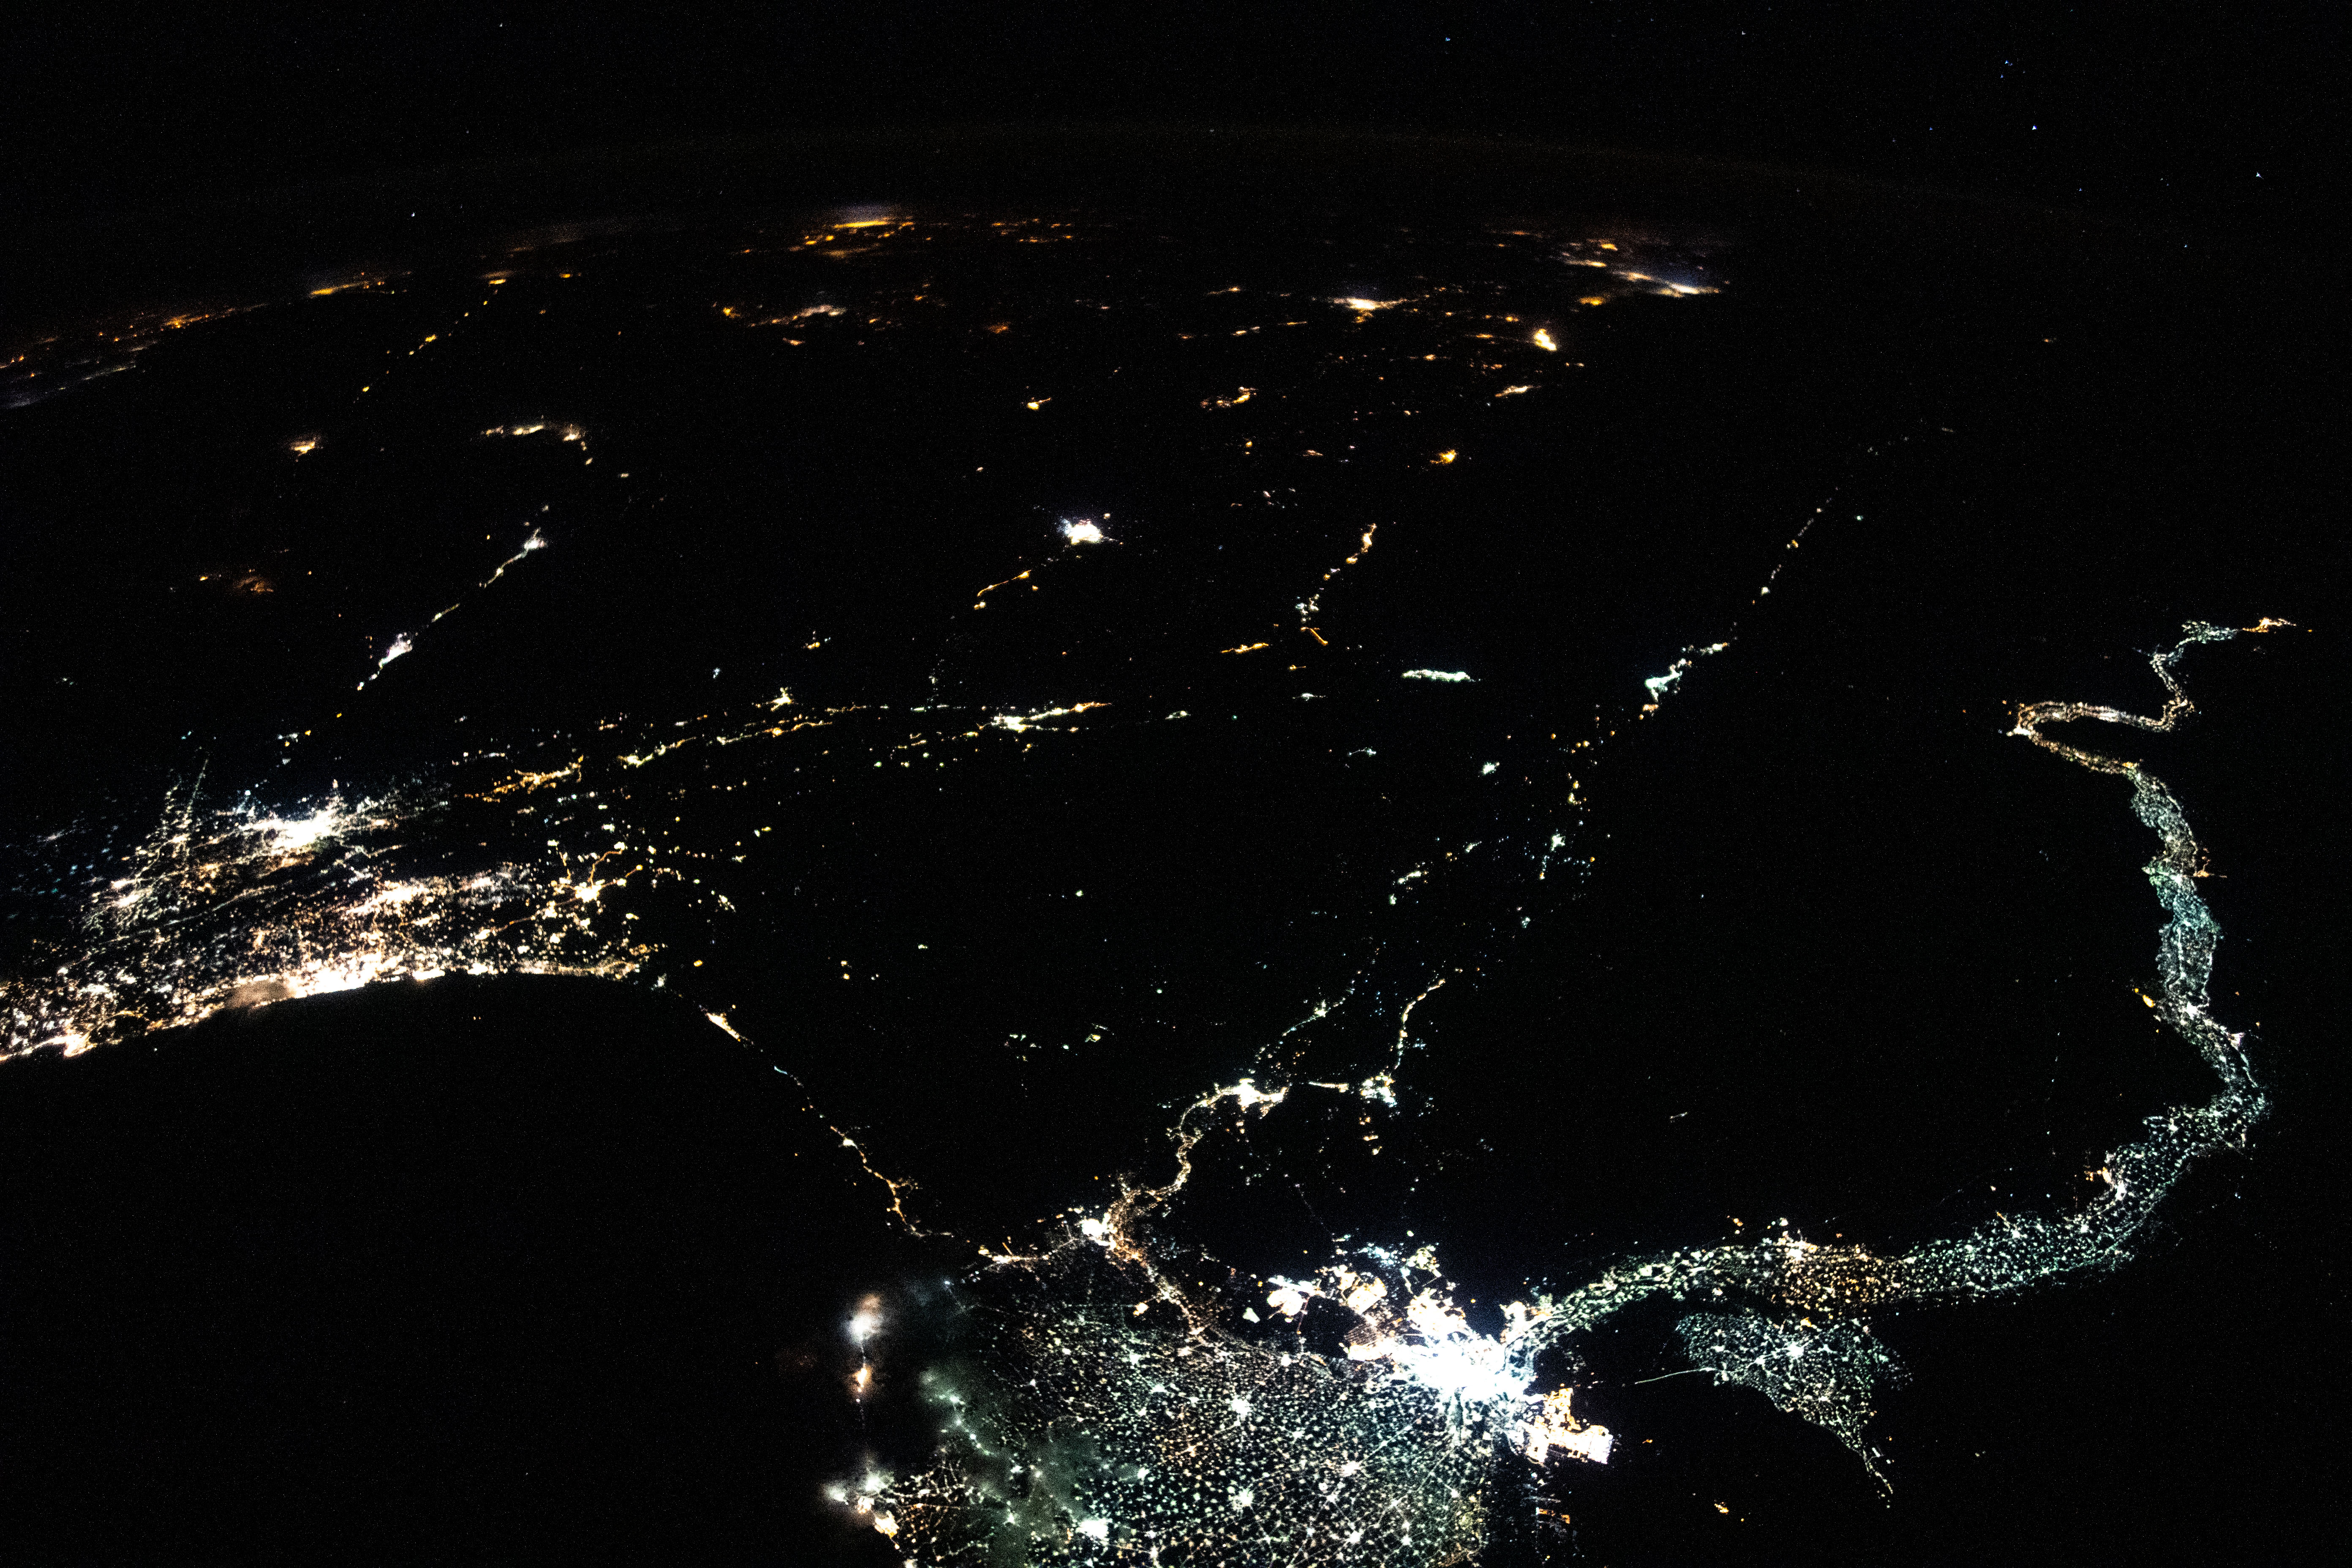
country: EGYPT
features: DARK EARTHOBS, NILE DELTA
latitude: 28.0
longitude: 34.0
